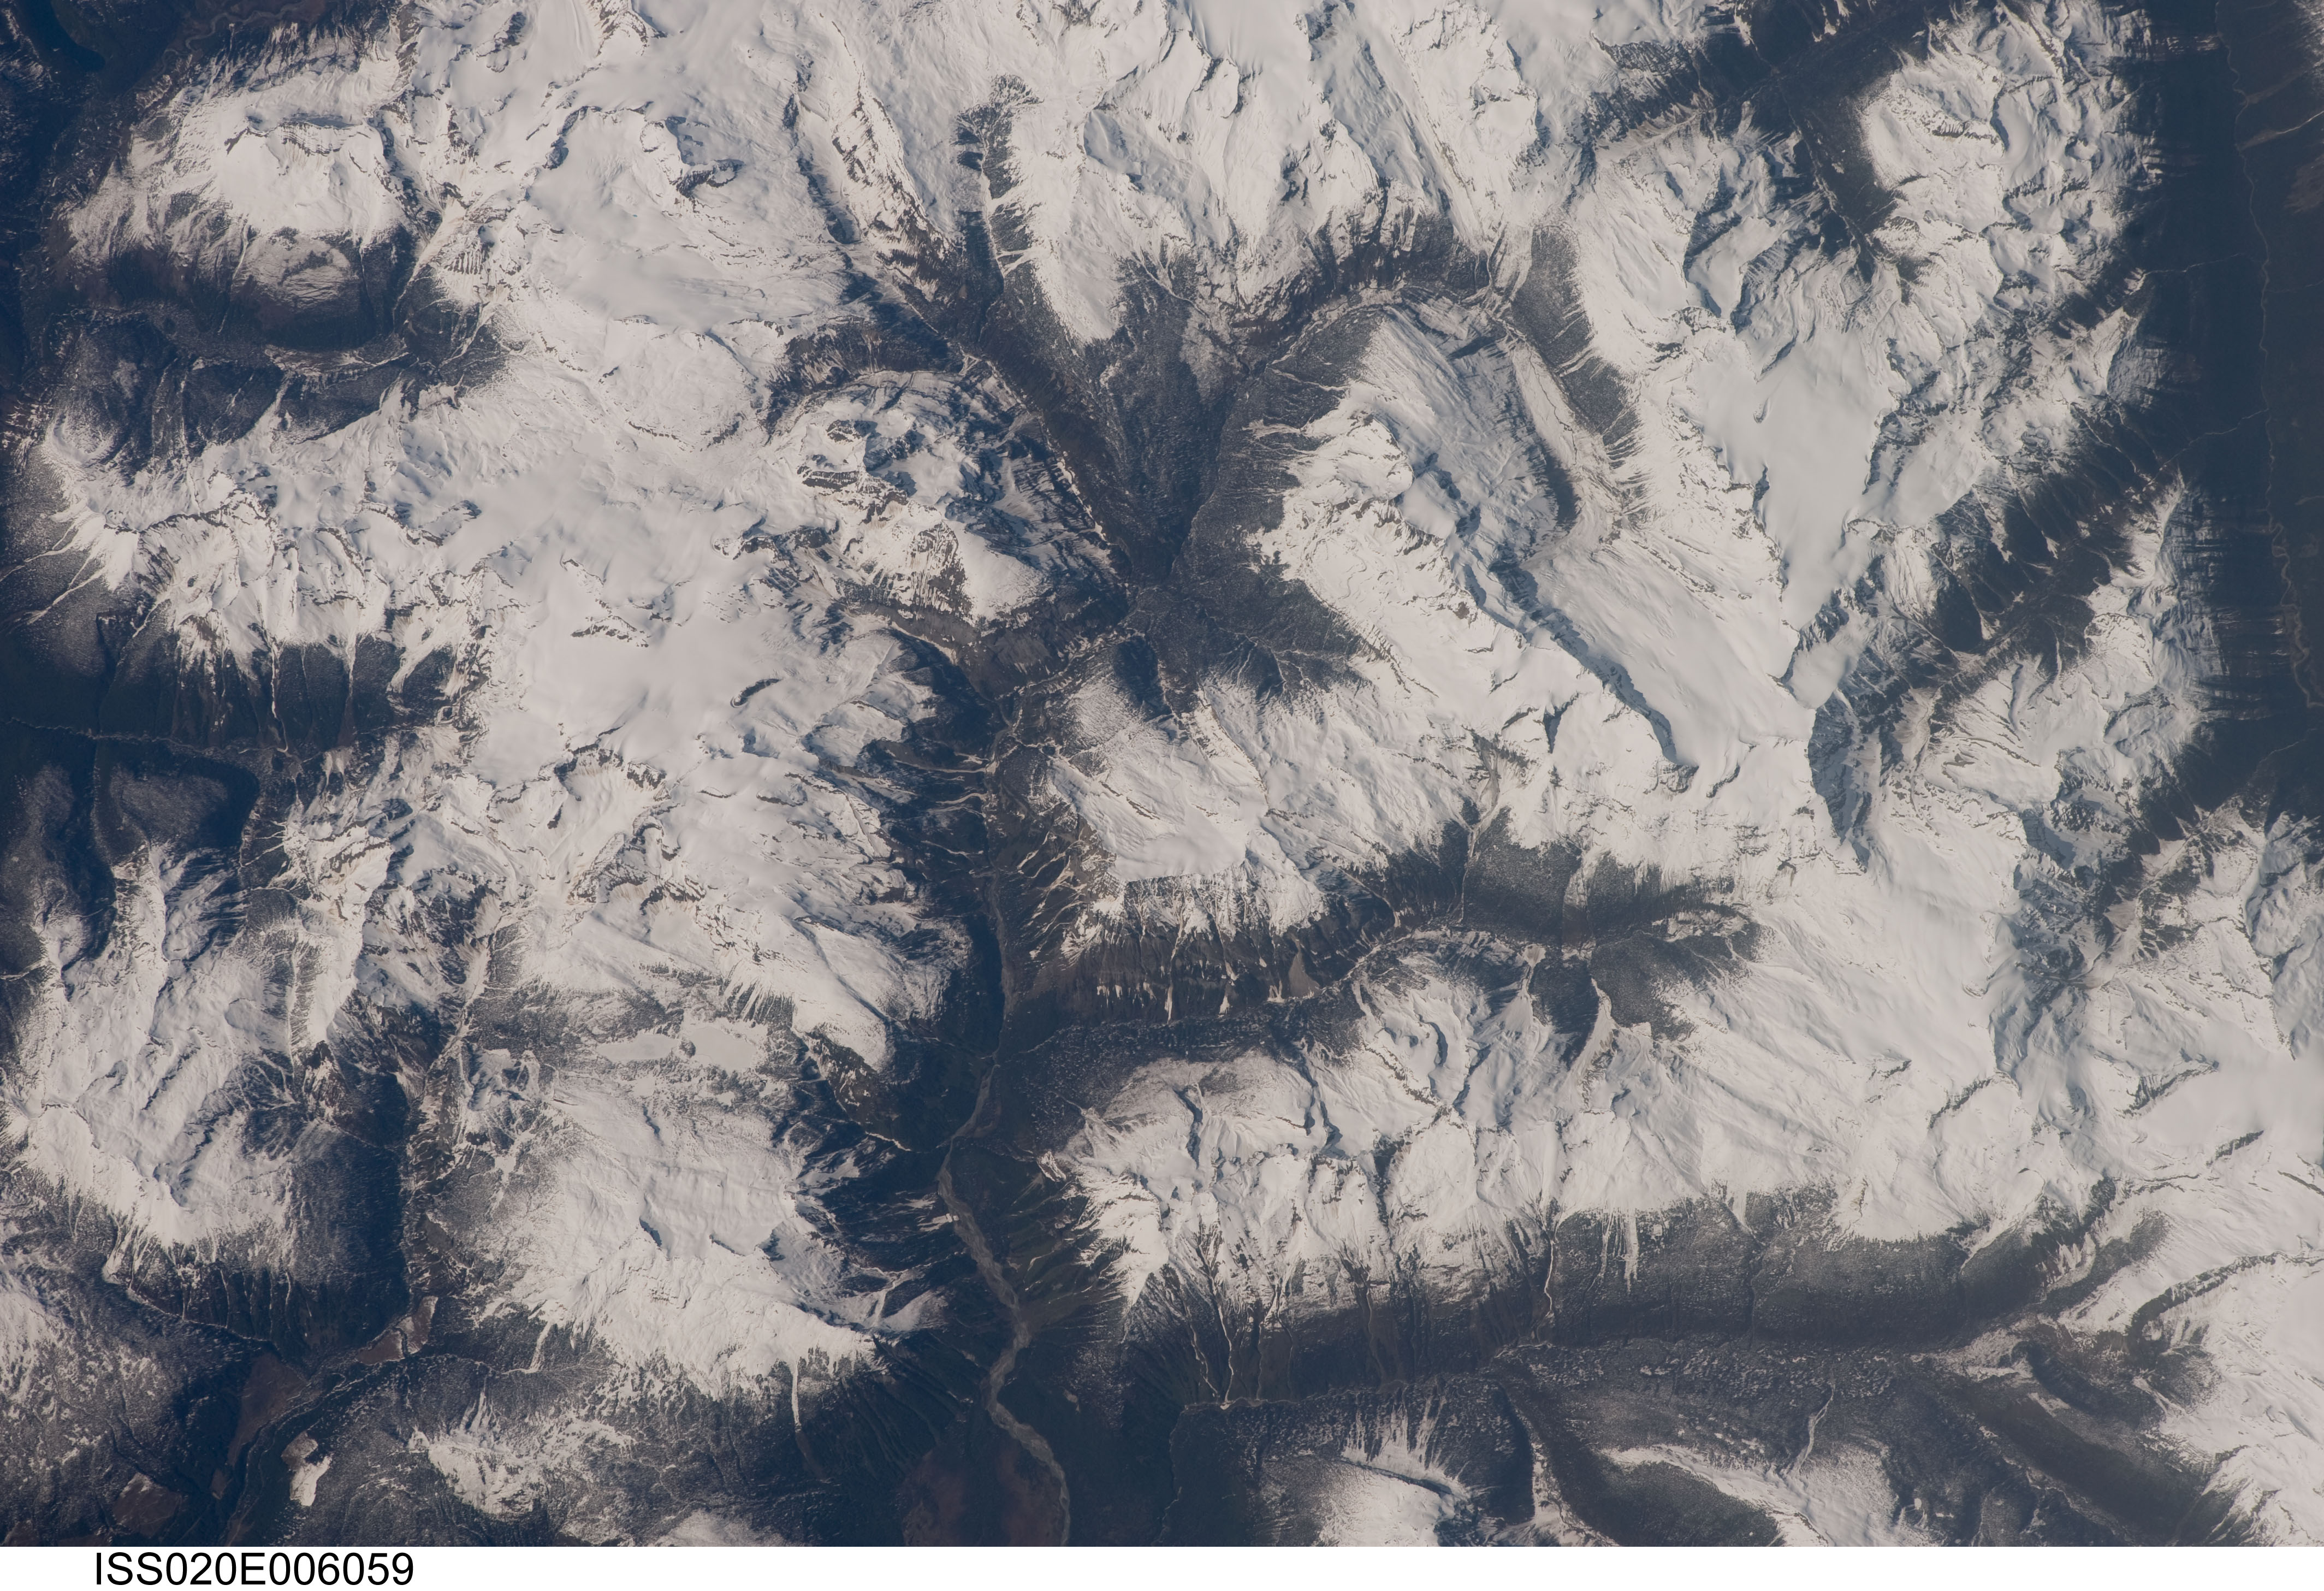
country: CANADA-BC
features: CARIBOO MTS., CLEARWATER R., SNOW
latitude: 52.7
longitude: -120.2
